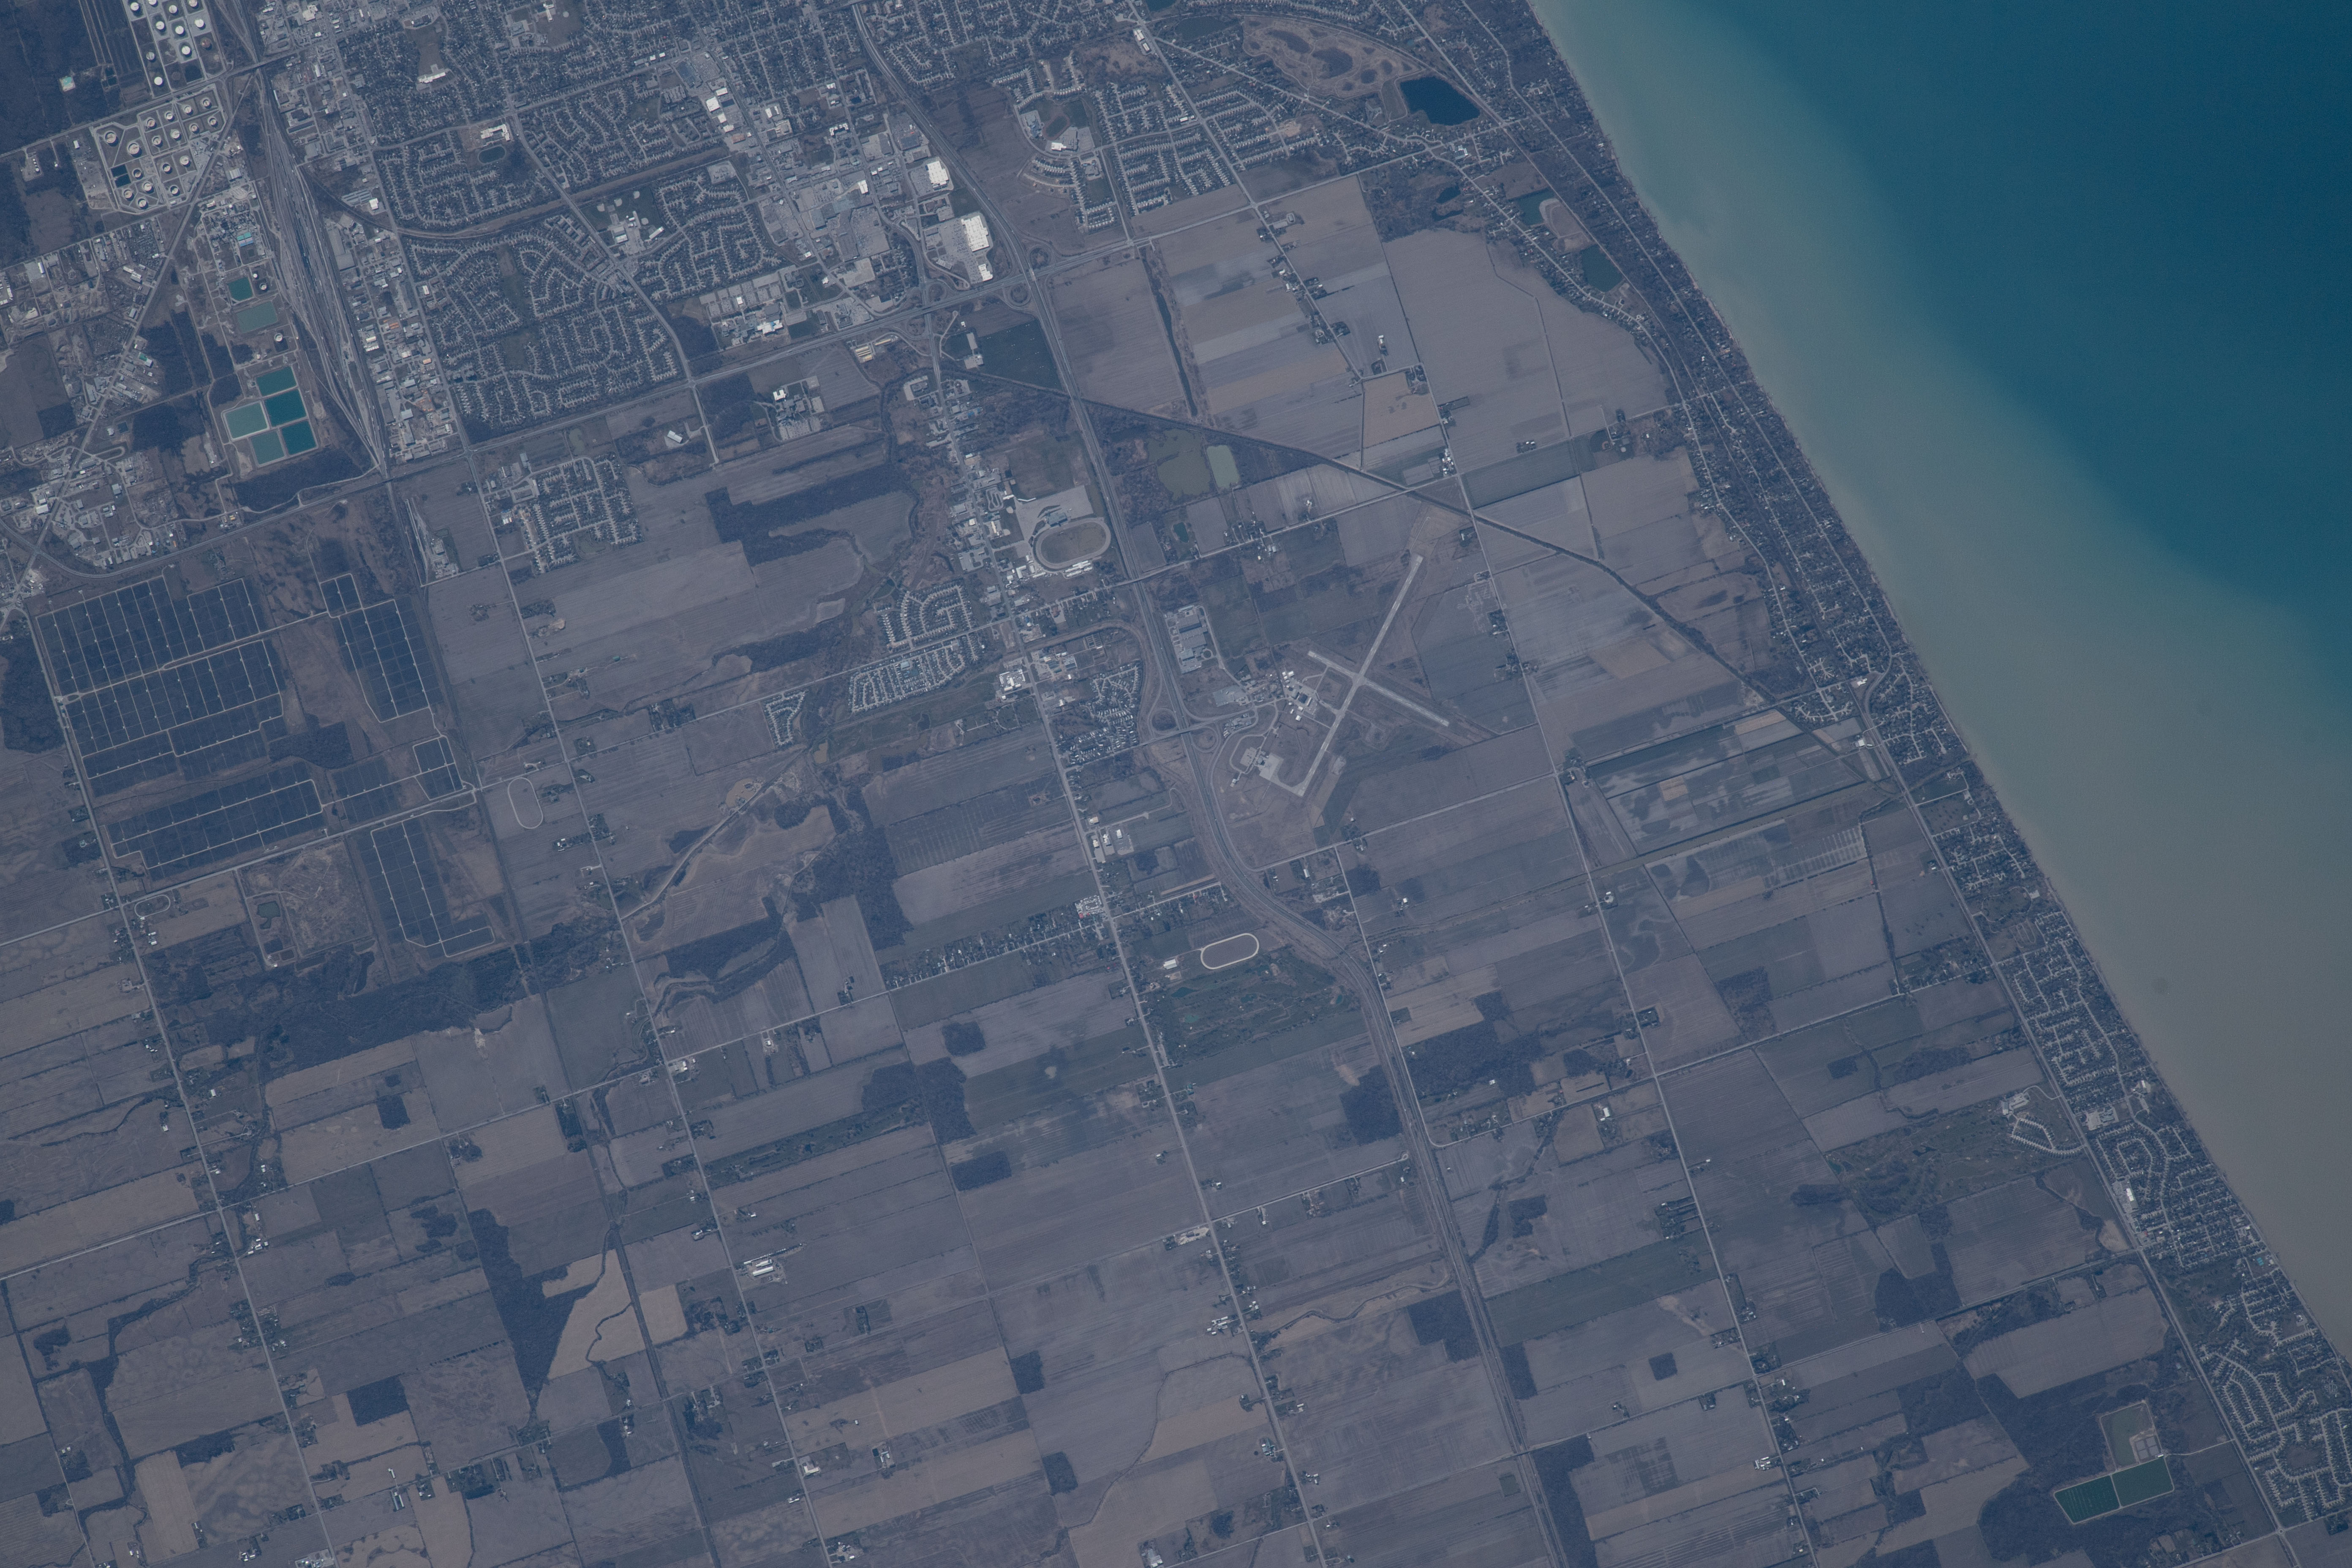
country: CANADA-O
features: COAST, BRIGHTS GROVE, SAND, SARNIA CHRIS HADFIELD AIRPORT (YZR)
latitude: 43.0
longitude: -82.3
